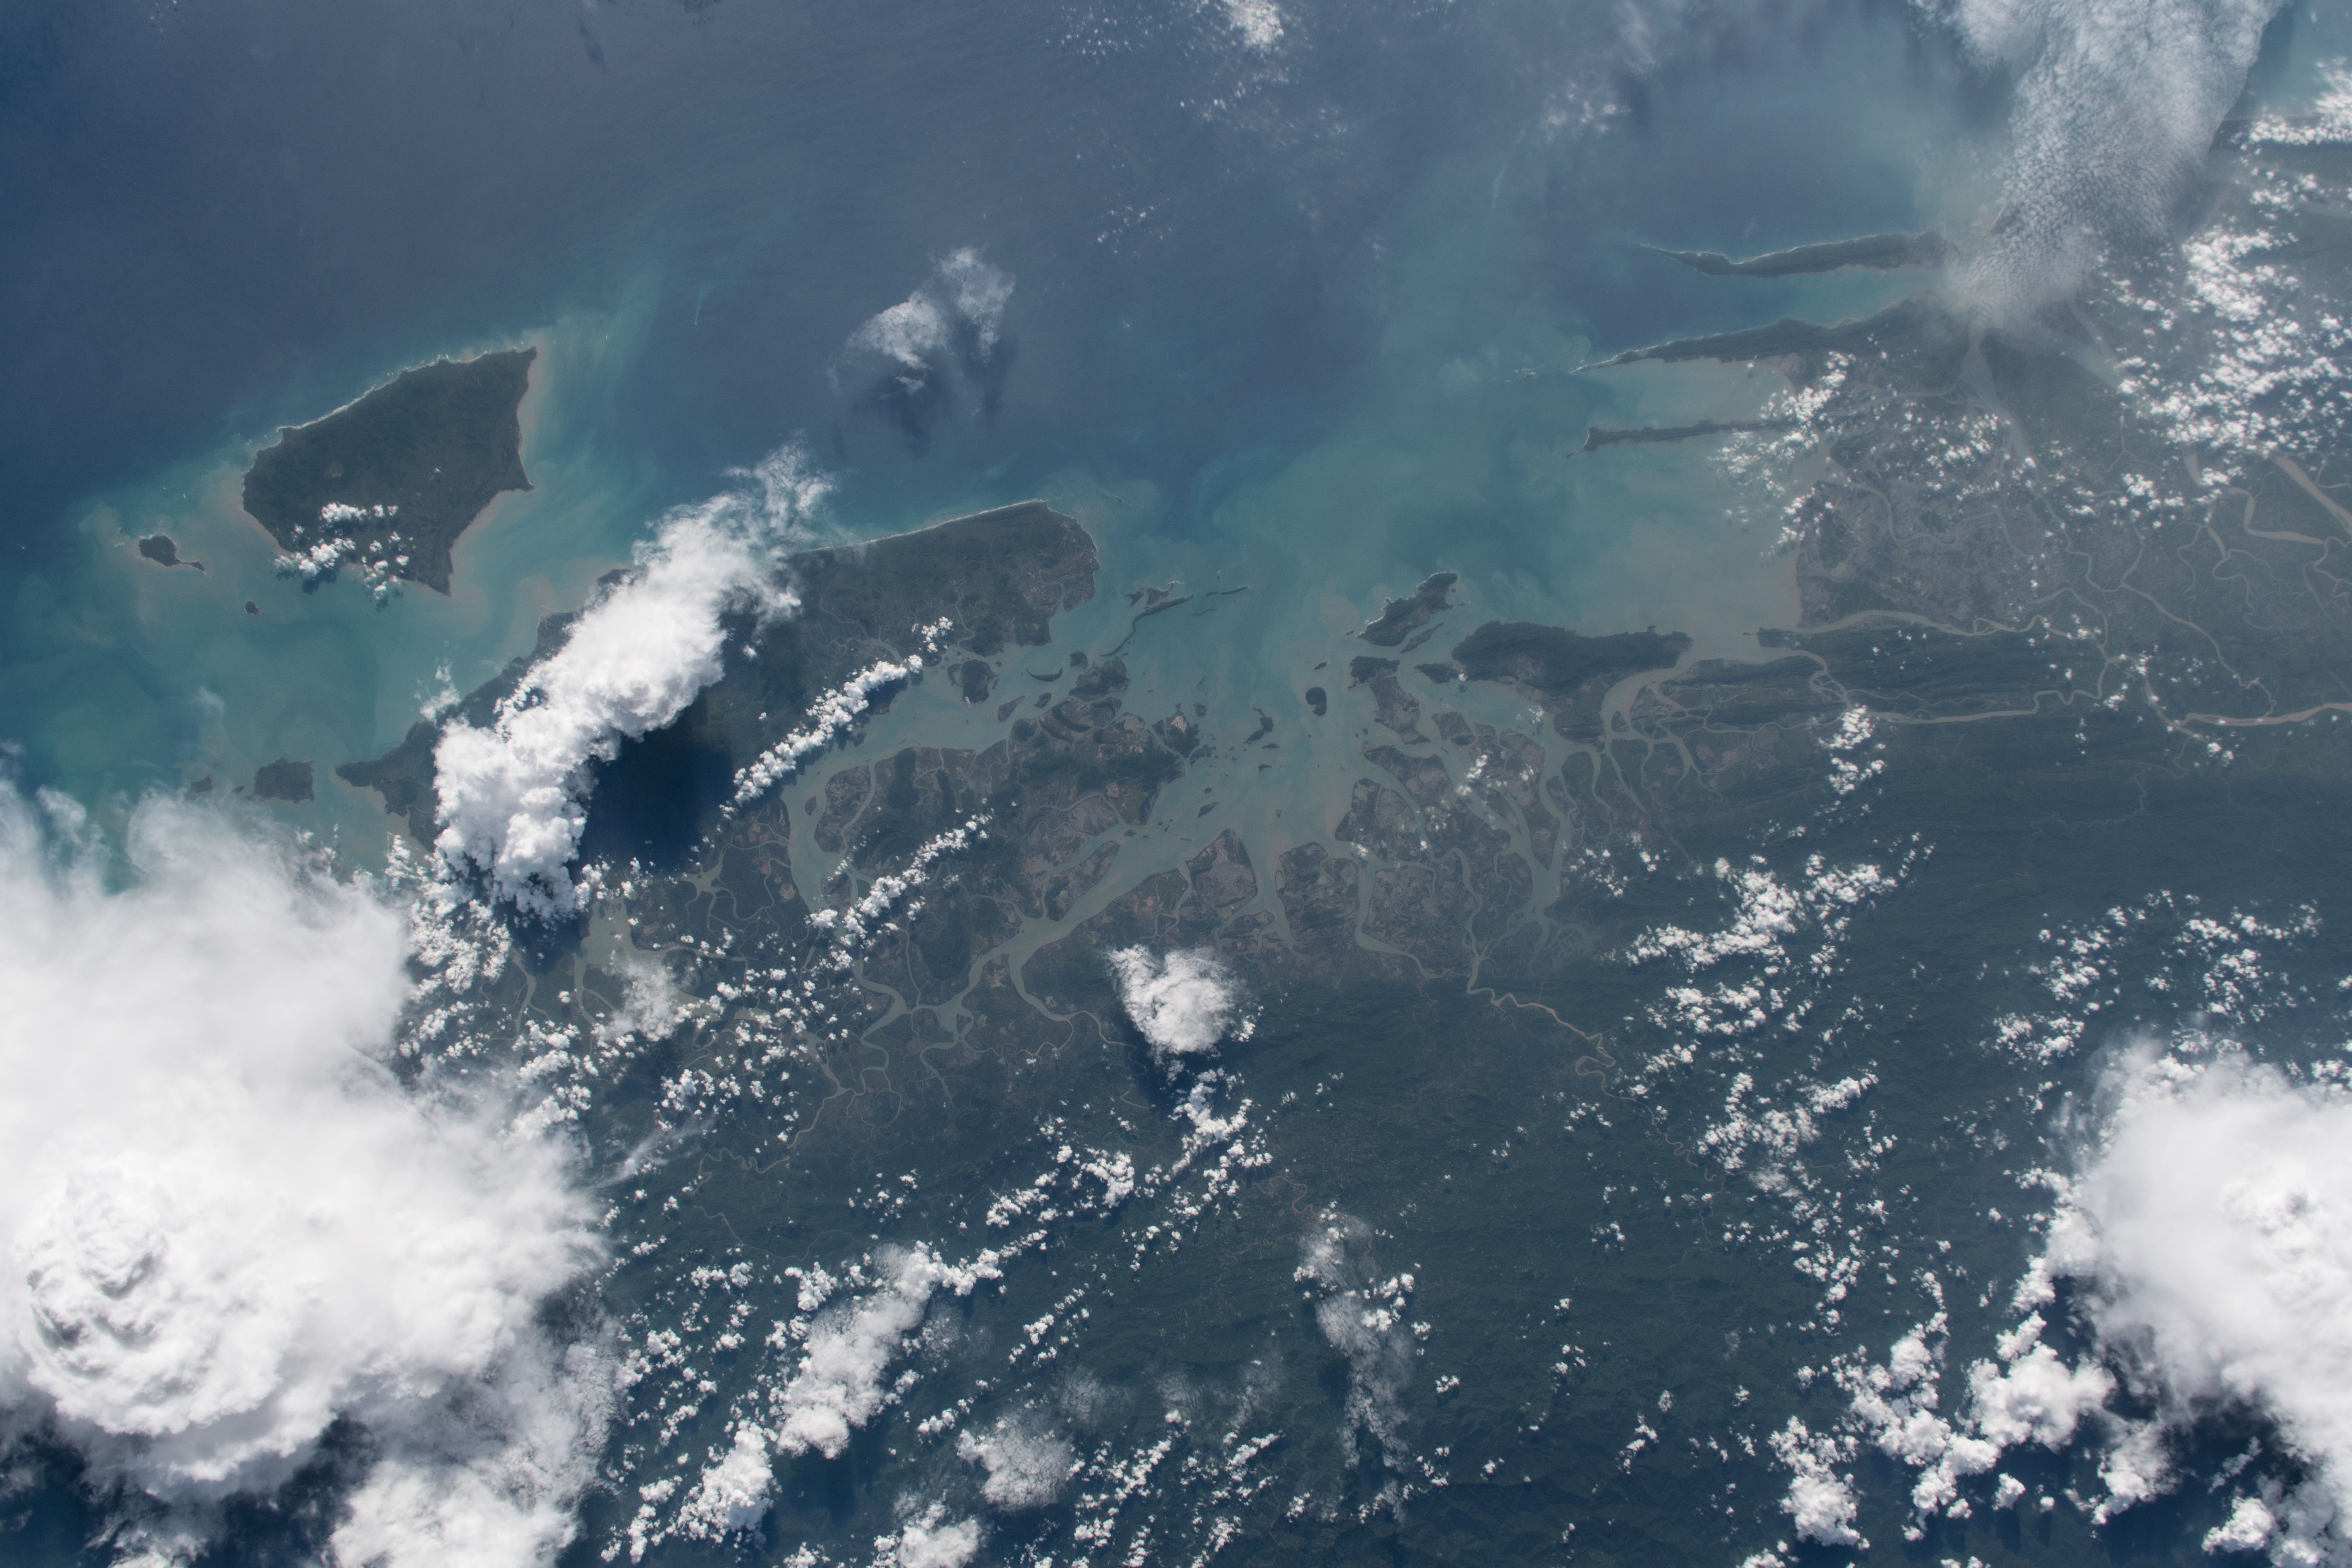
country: MYANMAR (BURMA)
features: LAY TAUNG THA YET CHO, TOUNGUP, KYAUKPYU, ARAKAN MOUNTAINS
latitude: 19.6
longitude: 93.7
